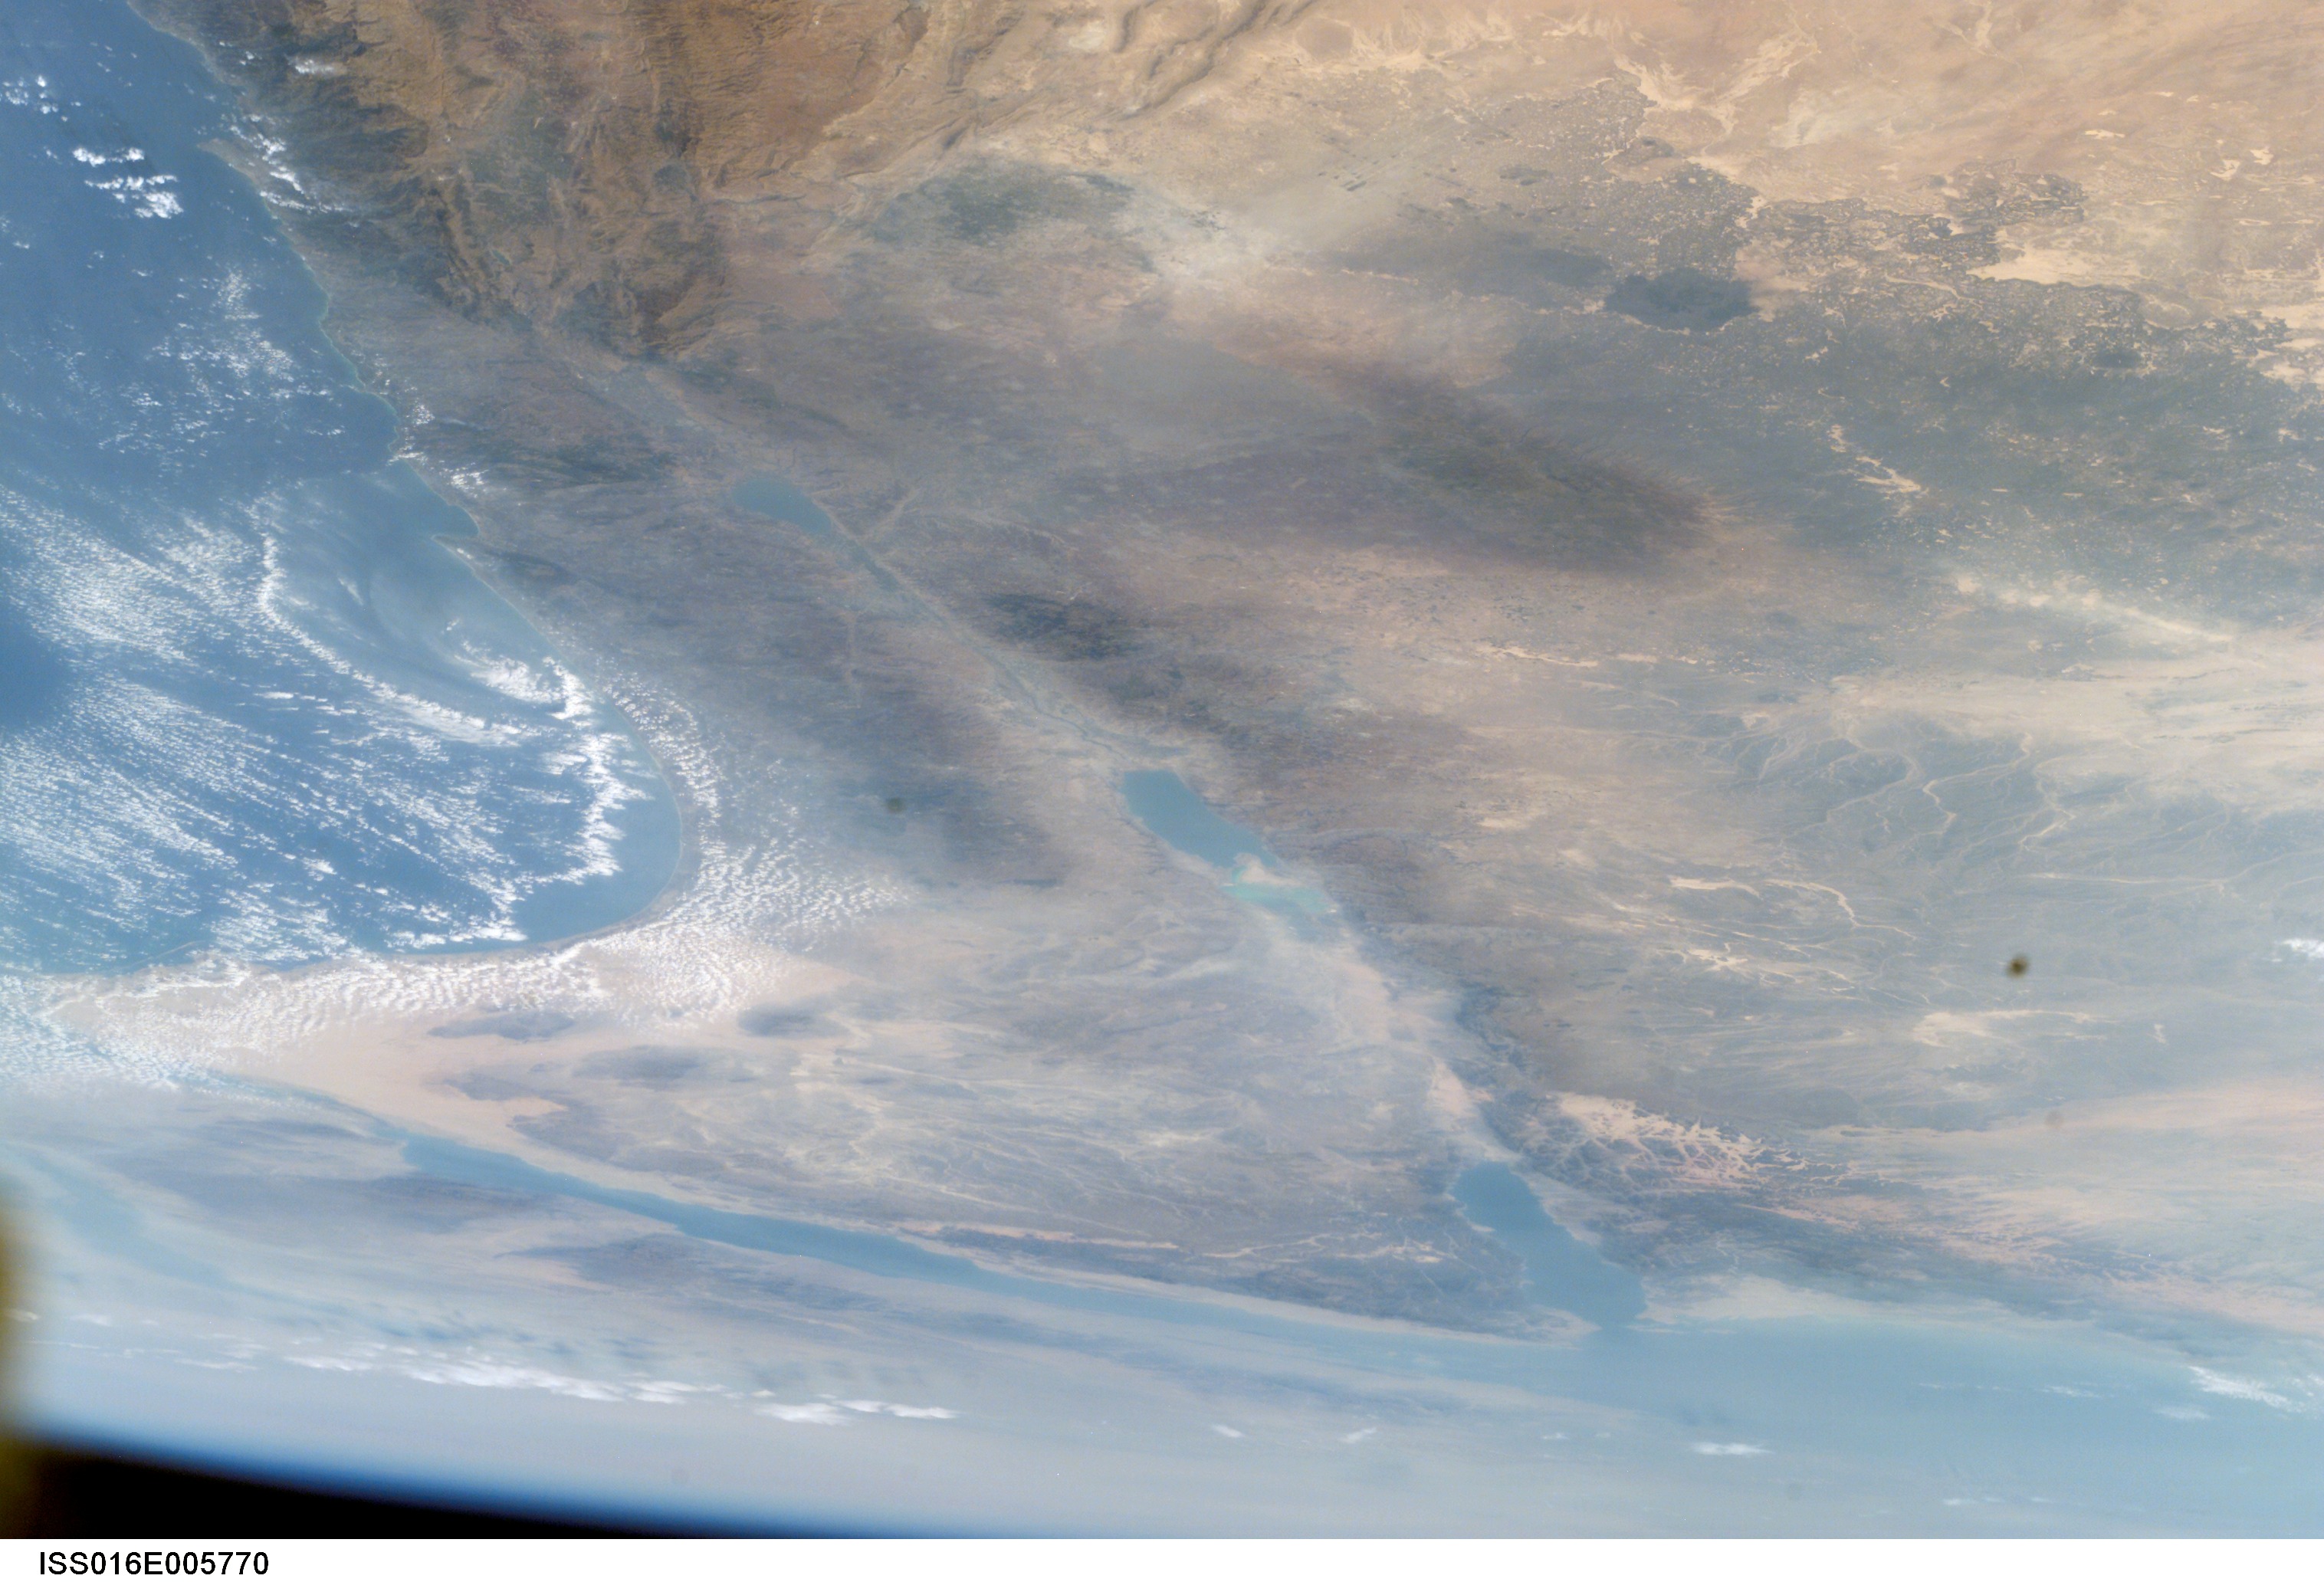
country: JORDAN
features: PAN-N. RED S., SINAI PEN., HAZE
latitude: 32.0
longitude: 36.0
